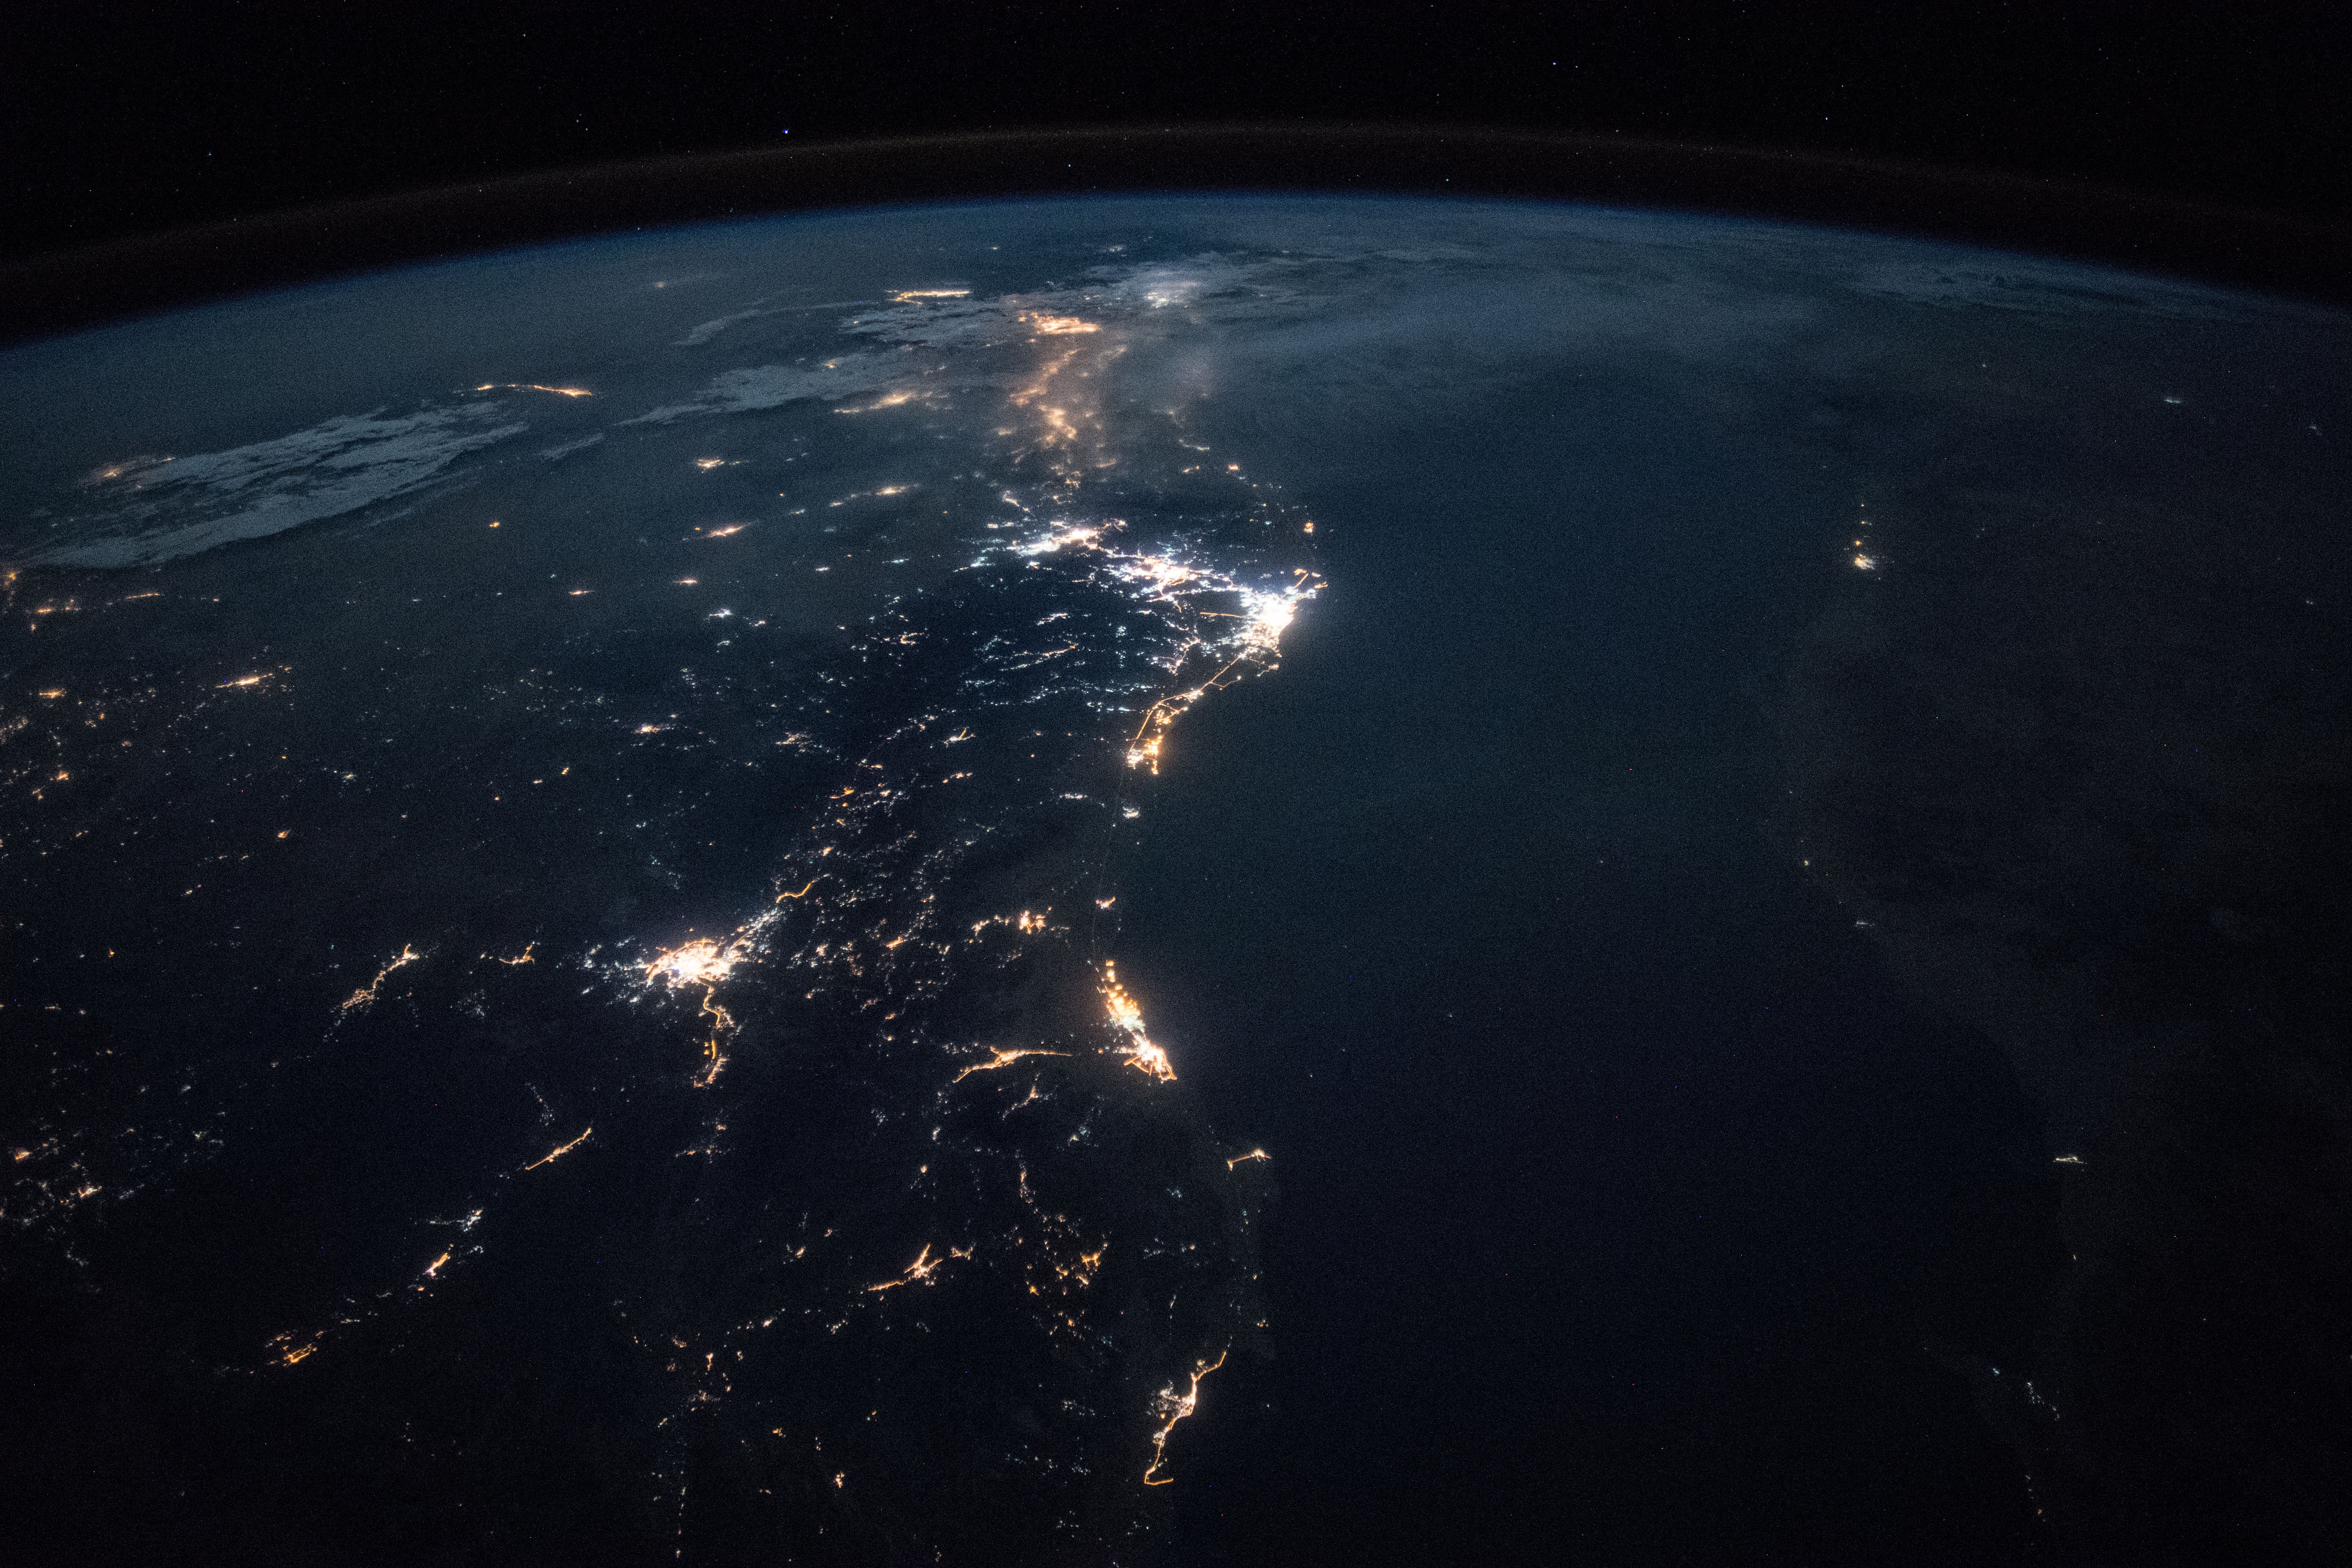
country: SAUDI ARABIA
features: YANBU CITY, RED SEA, MEDINA CITY, JEDDAH CITY, NUBIAN DESERT, MECCA CITY, NIGHT, EARTH LIMB
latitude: 23.1
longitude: 38.5
